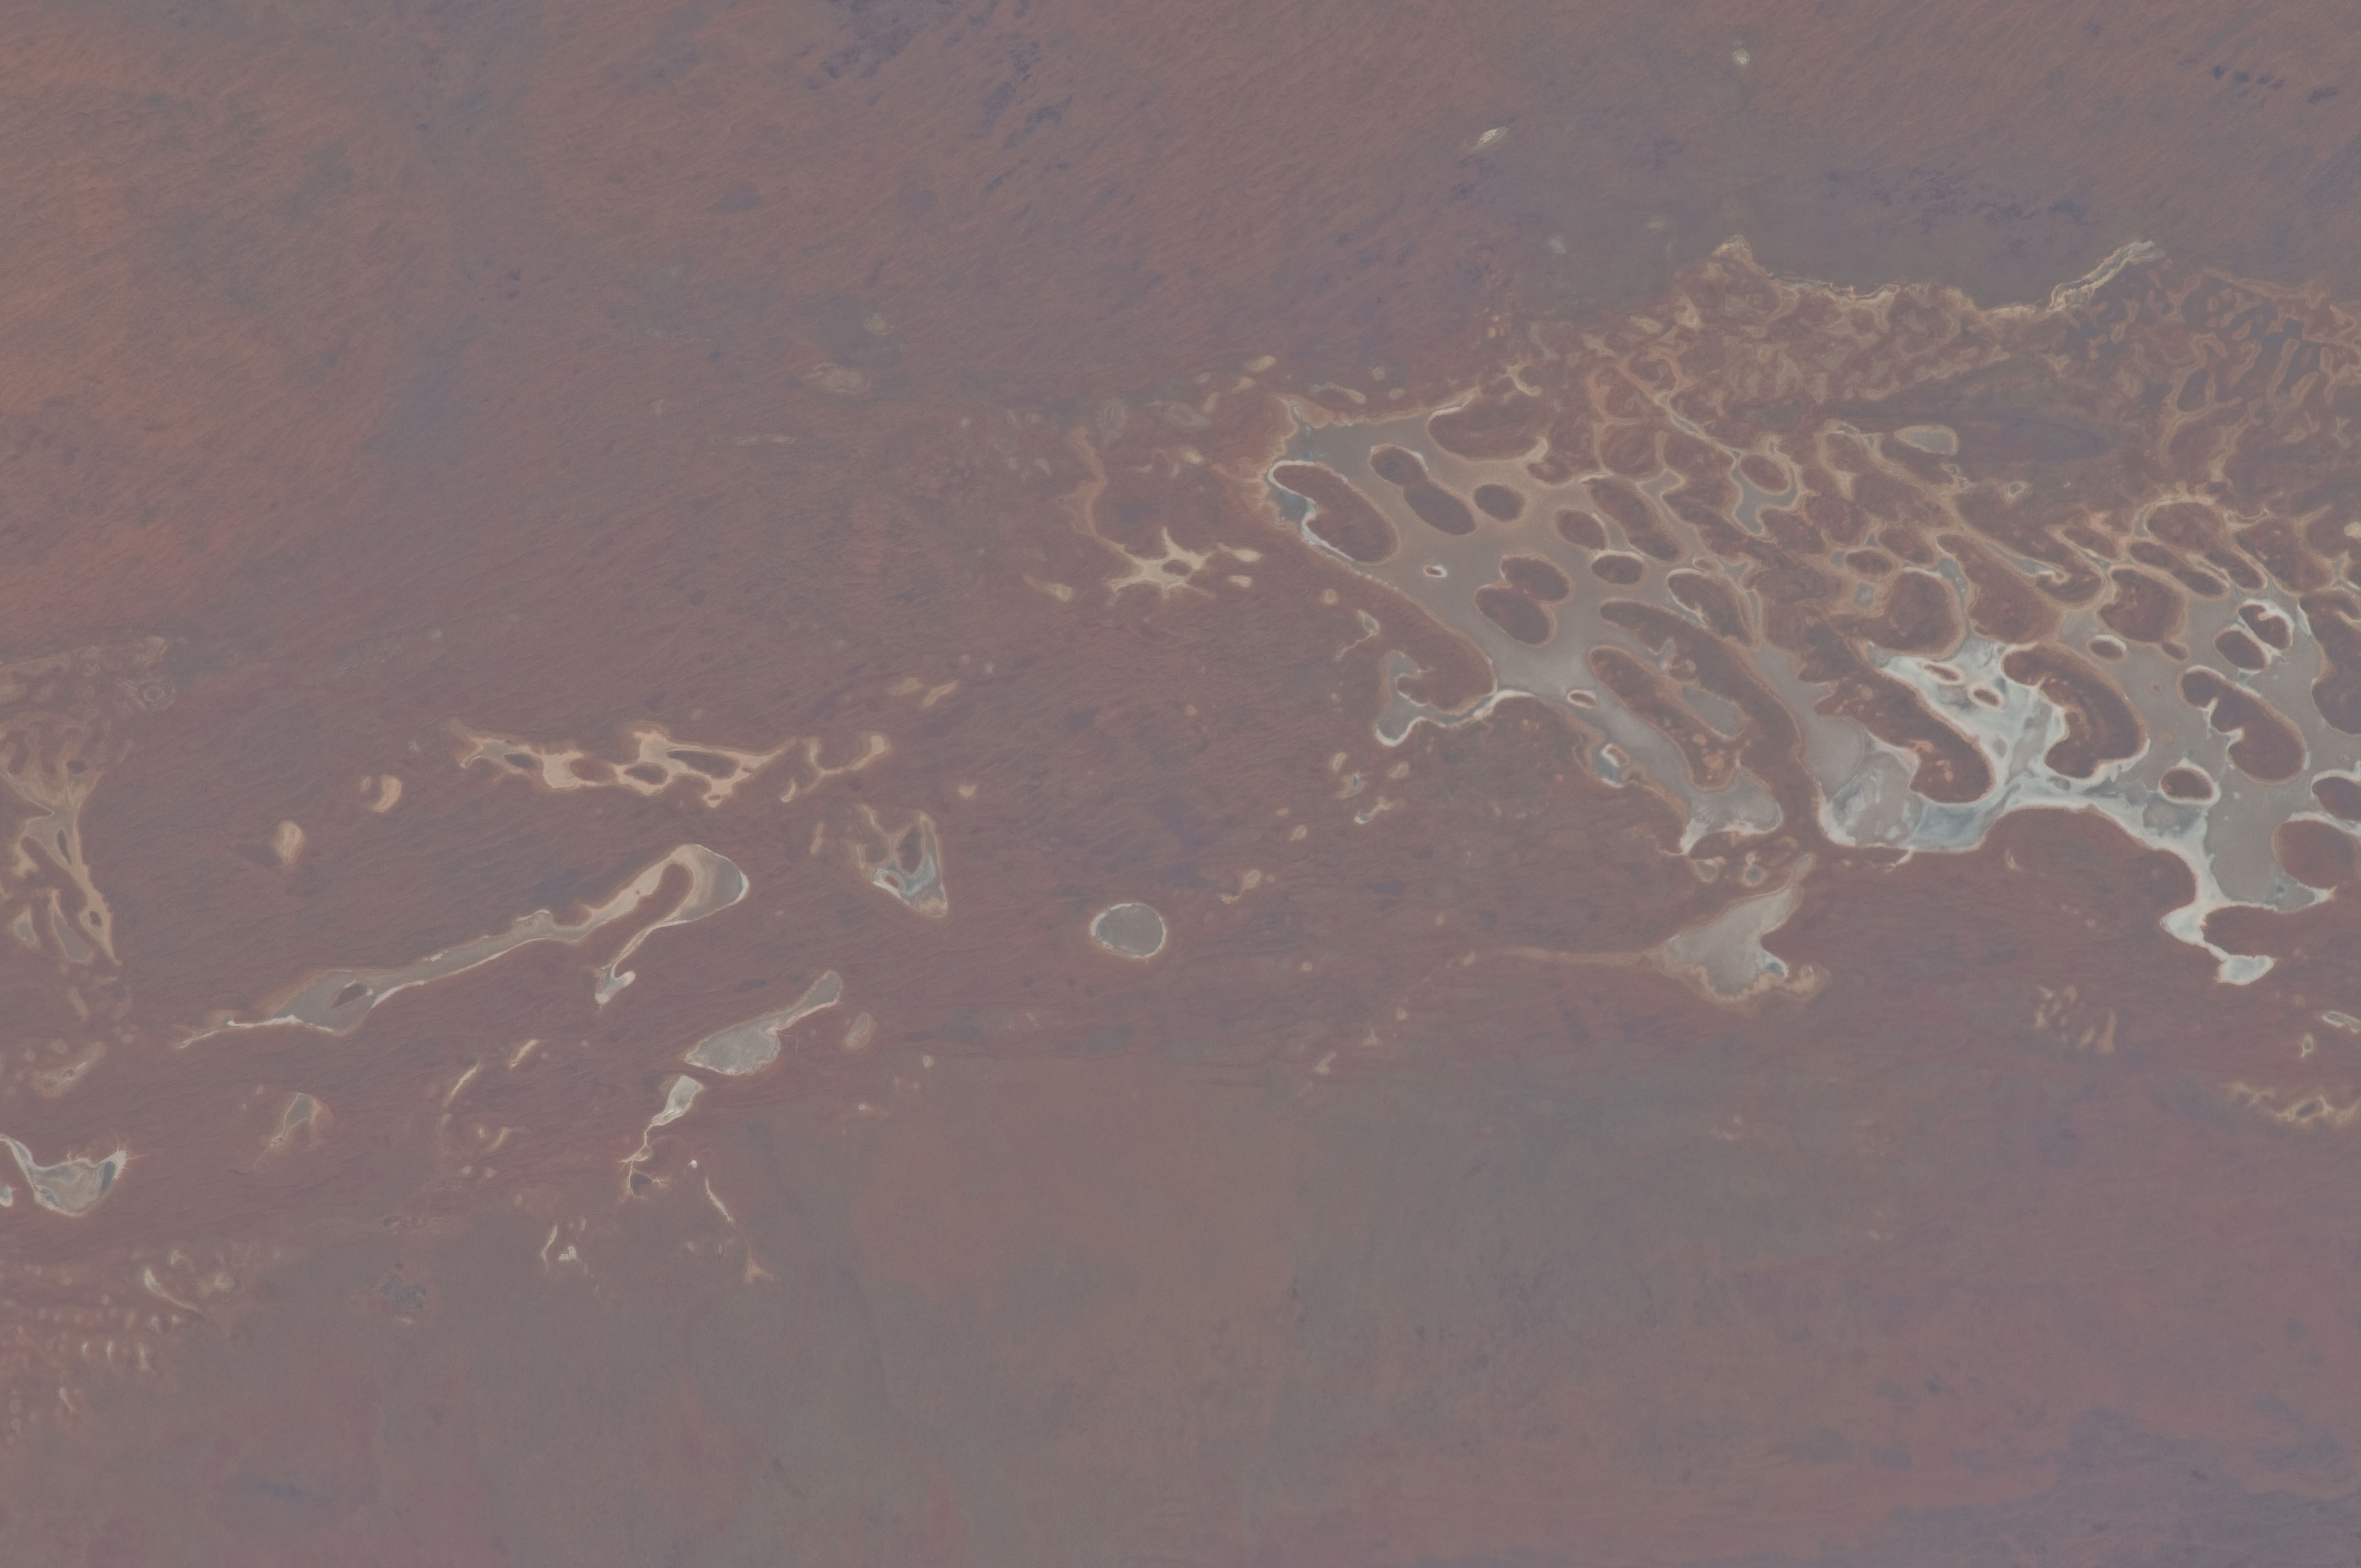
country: AUSTRALIA-NT
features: NORTHERN TERRITORY, DRY LAKE BED
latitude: -24.3
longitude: 129.7
